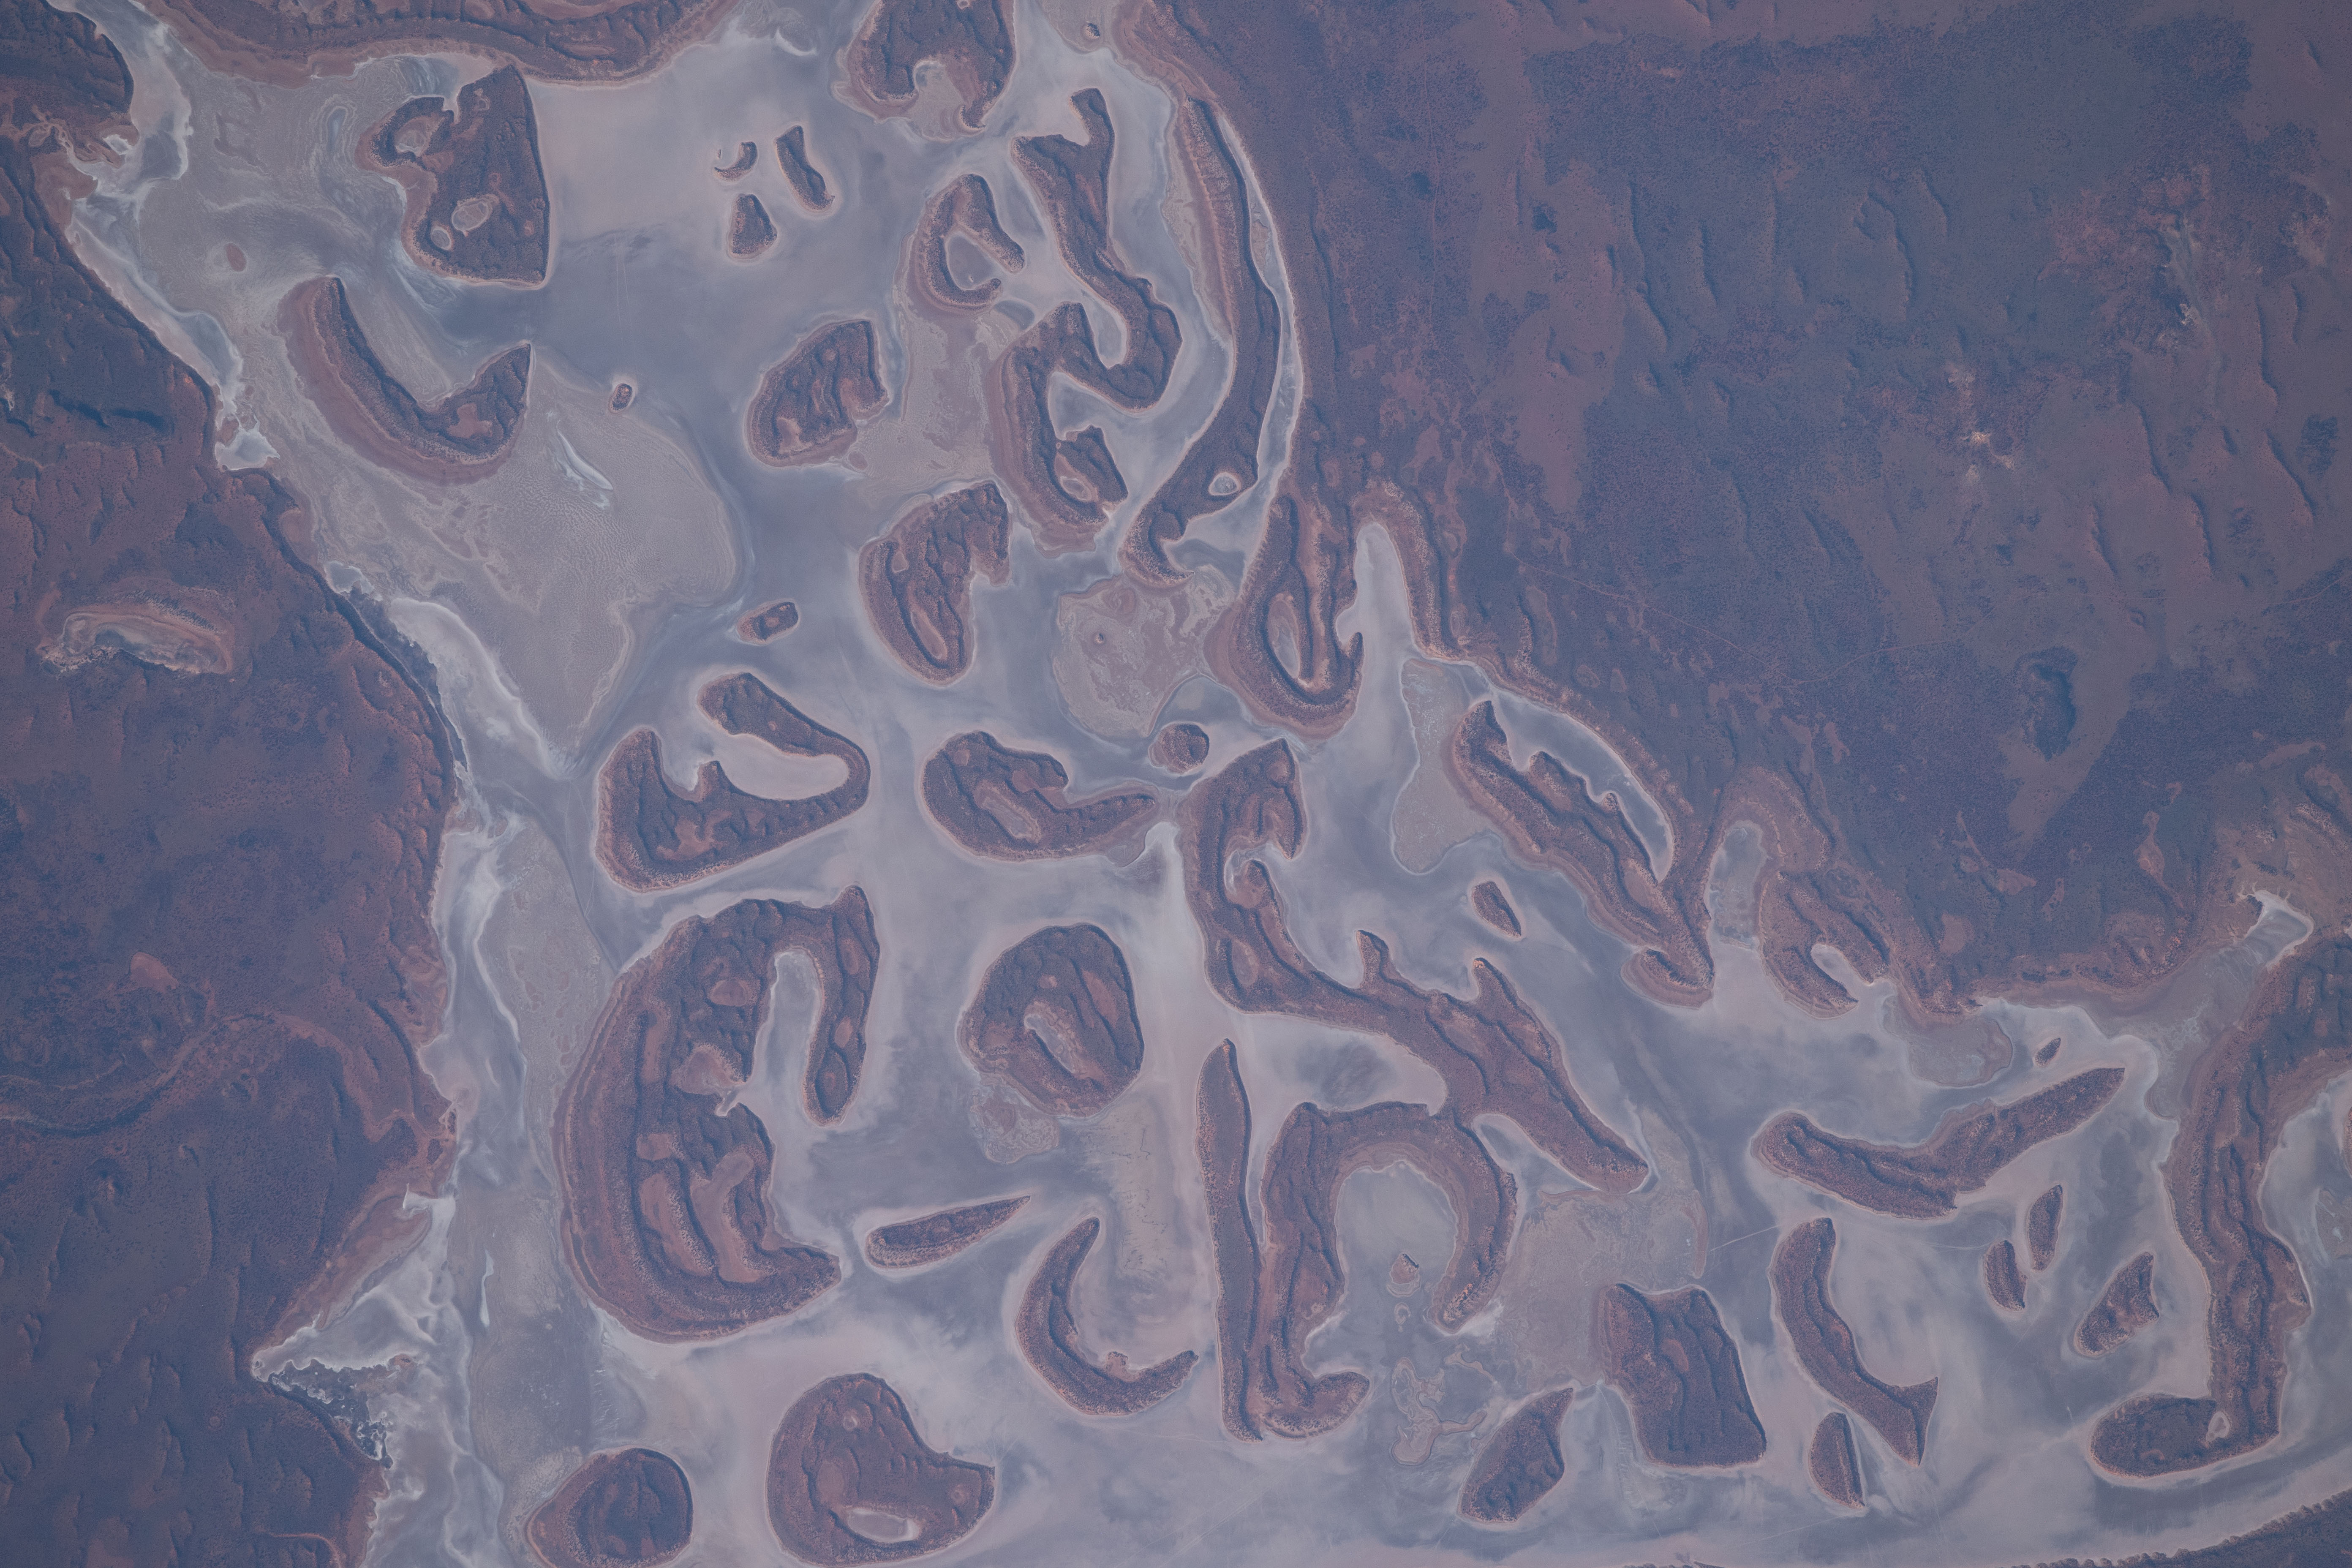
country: AUSTRALIA-WA
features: LAKE WELLS
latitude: -27.0
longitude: 123.4
